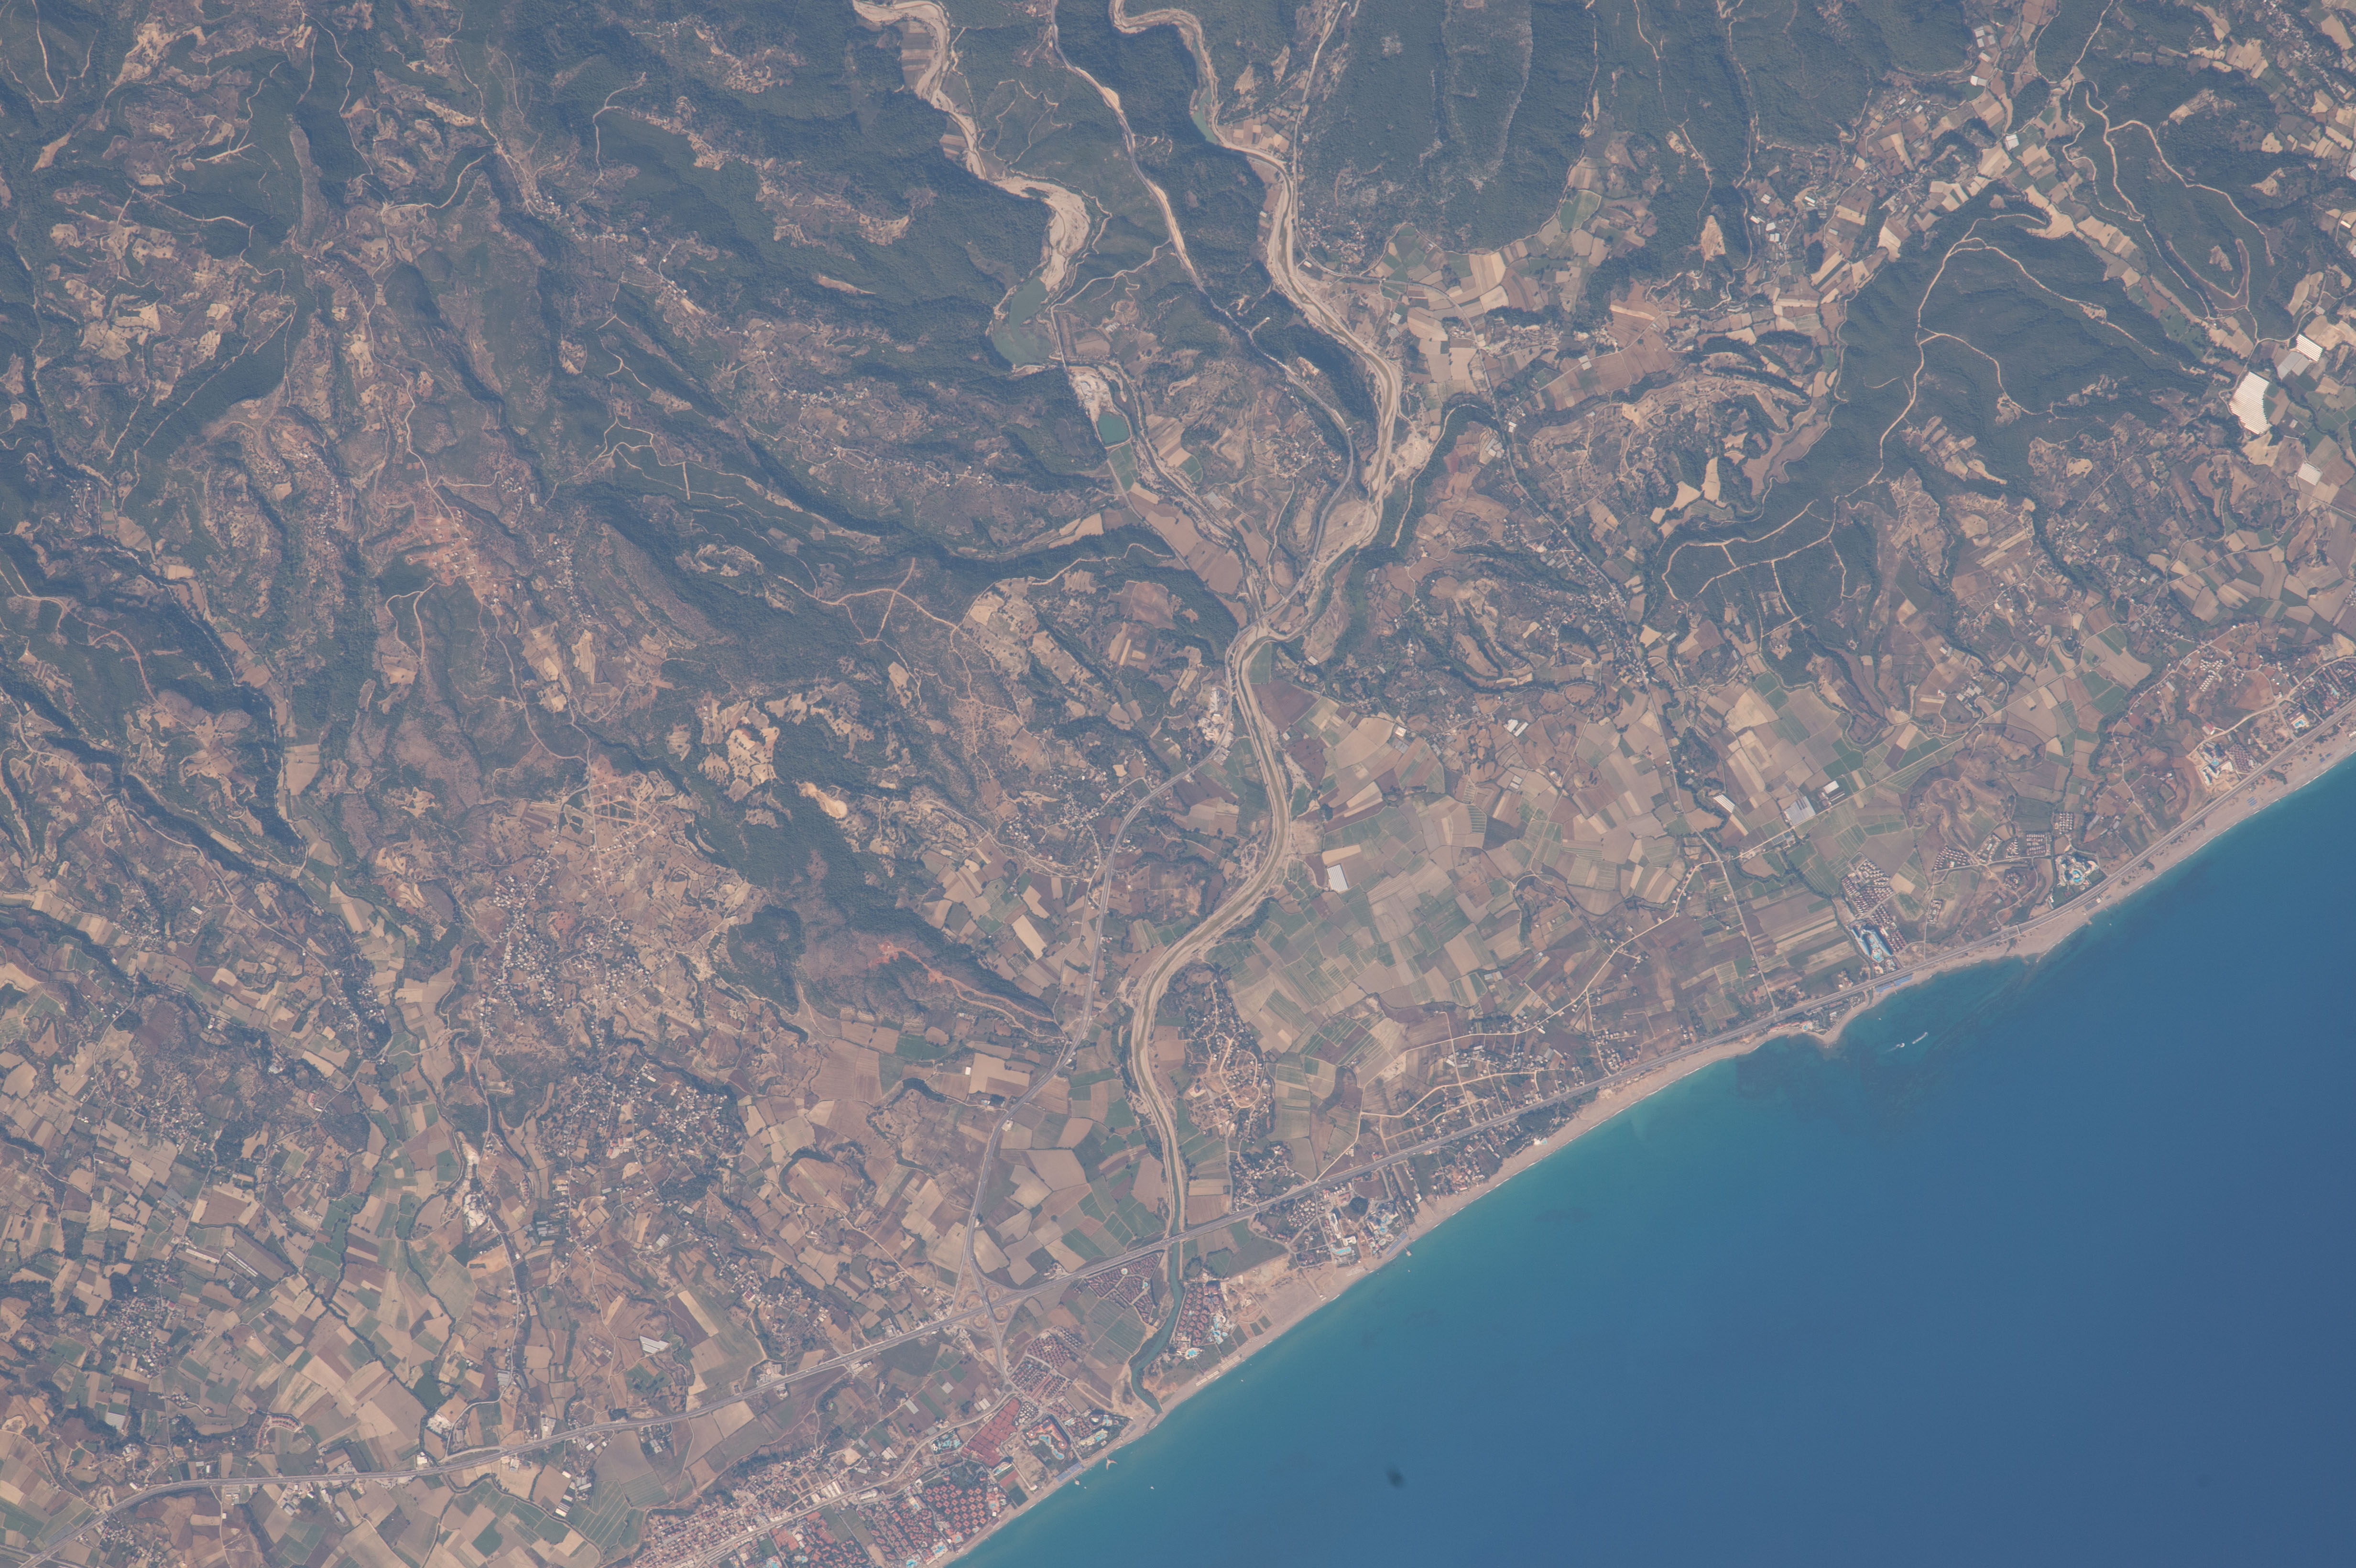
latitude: 36.7
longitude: 31.6
